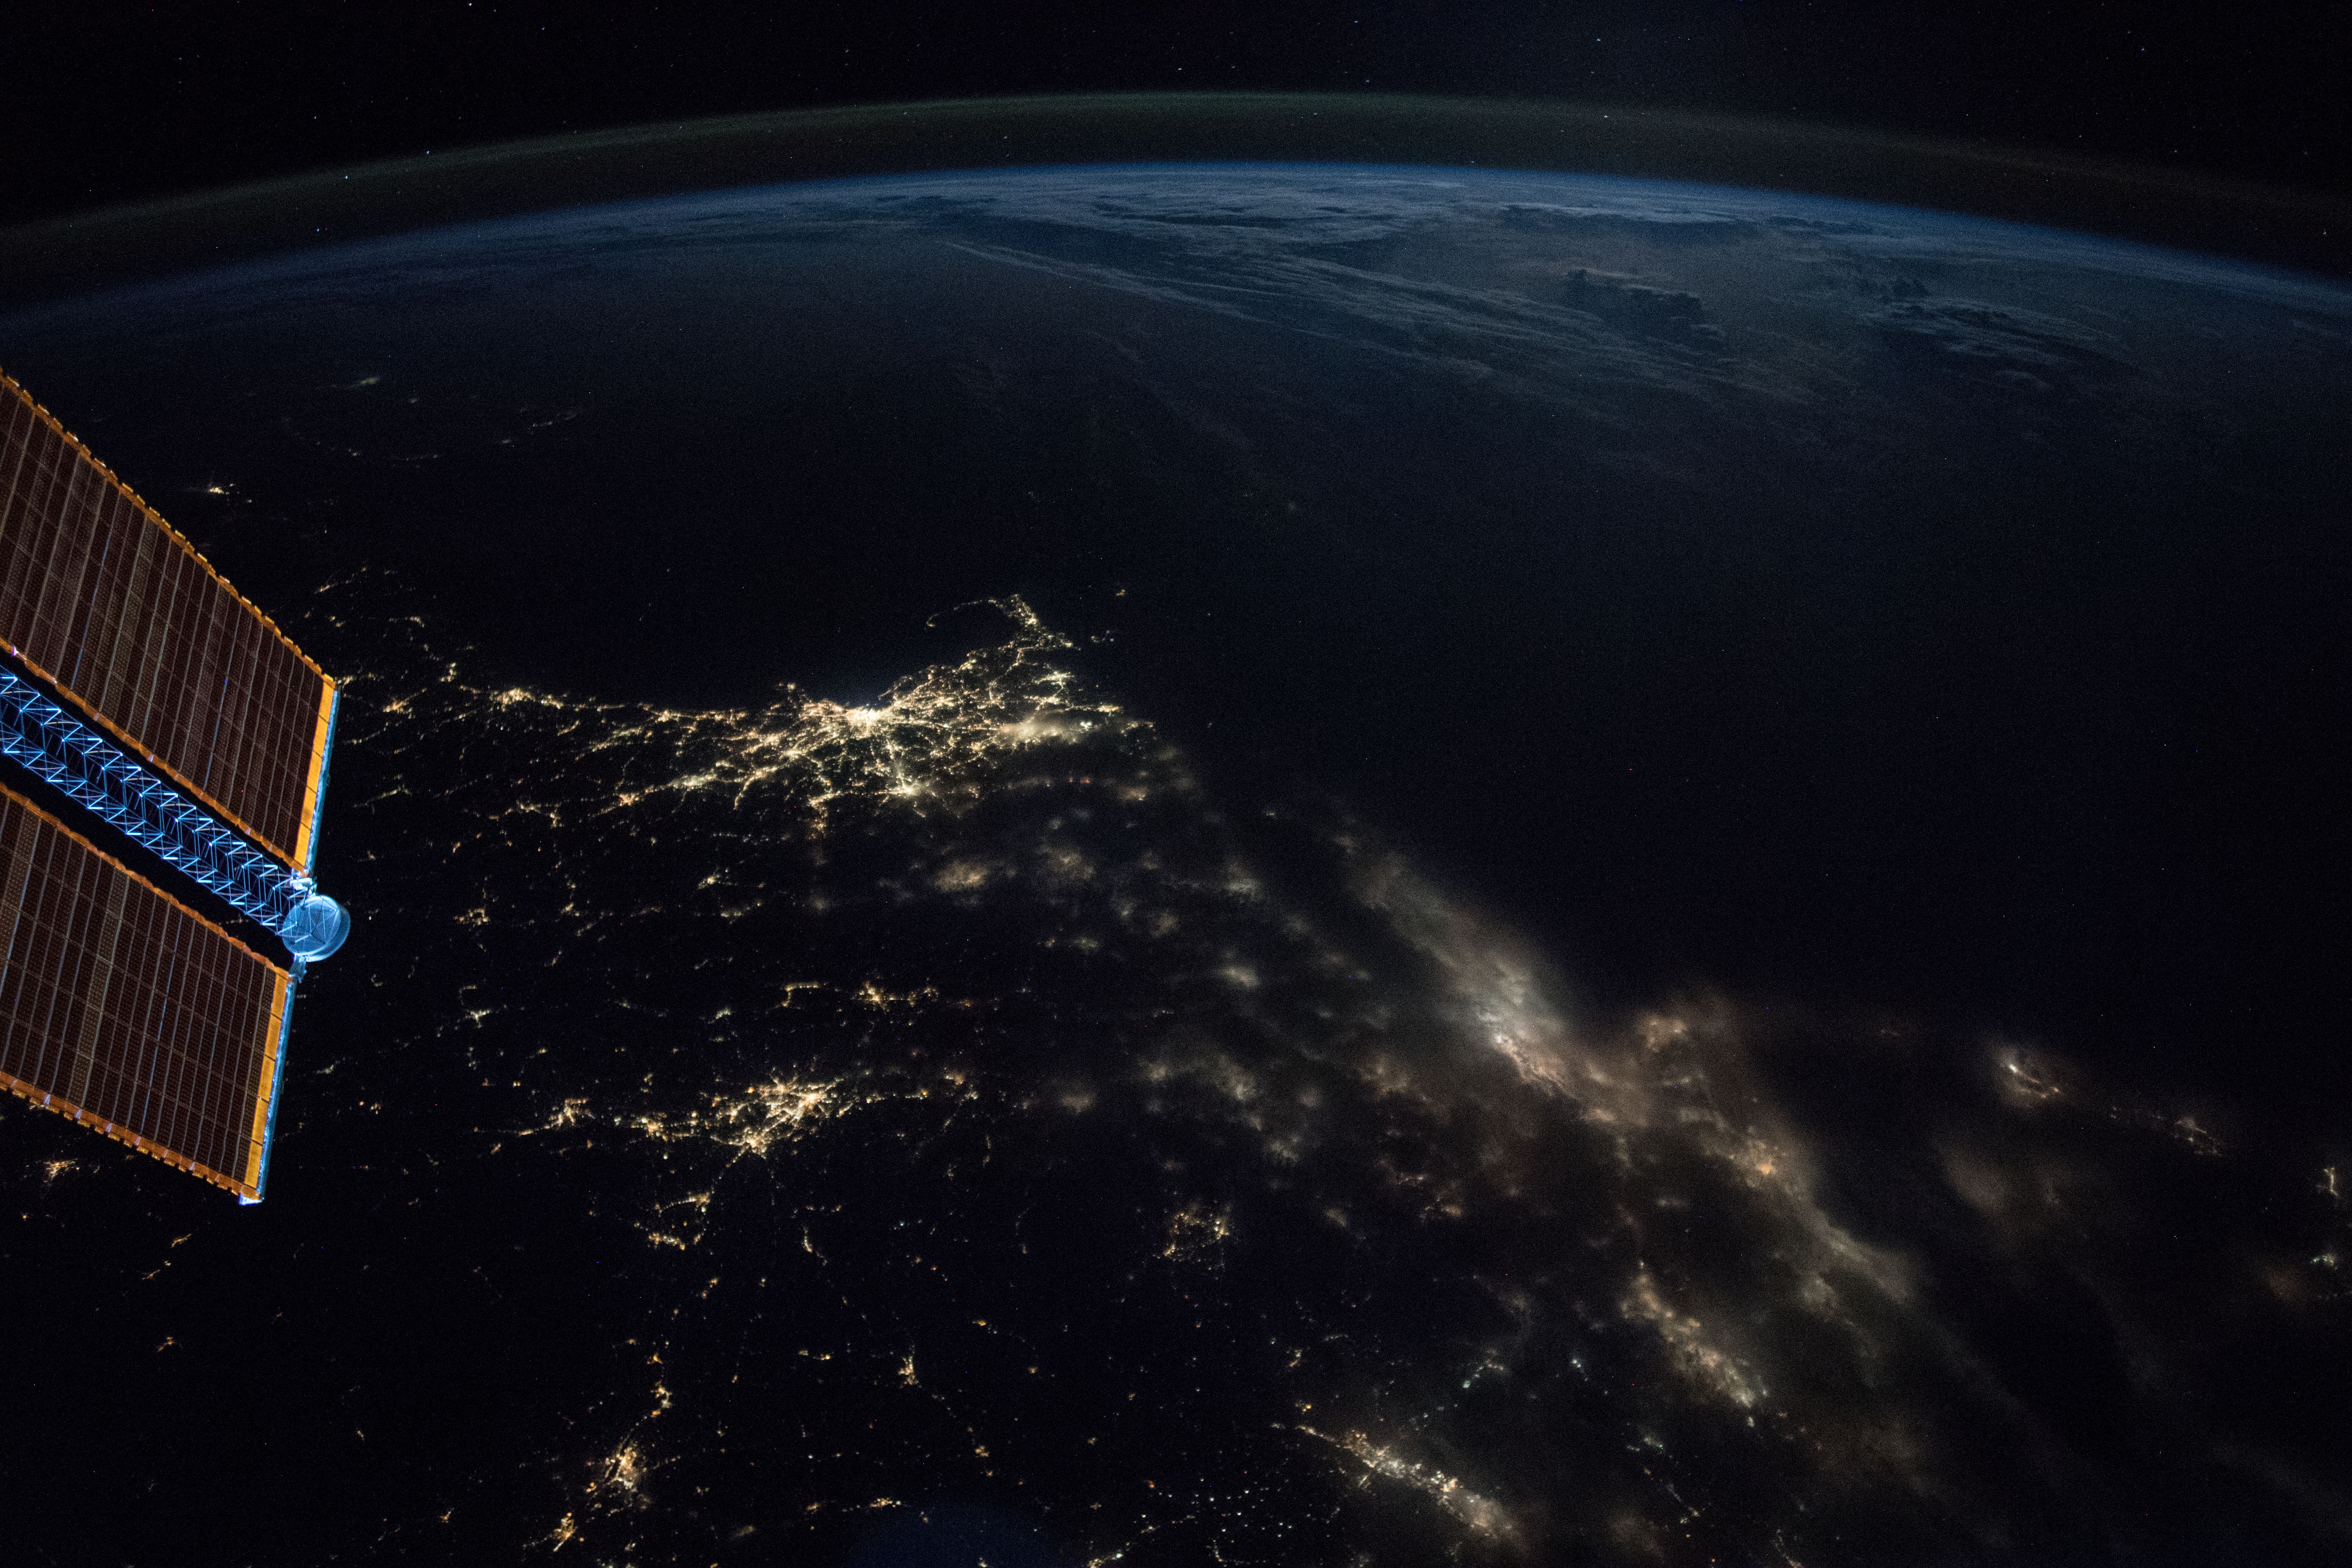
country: USA-RHODE ISLAND
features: LONG ISLAND, BOSTON CITY, PROVIDENCE CITY, BLOCK ISLAND, NEW YORK CITY, LONG ISLAND SOUND, CAPE COD BAY, PROVIDENCE CITY, EARTH LIMB, NIGHT
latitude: 41.4
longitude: -71.8
